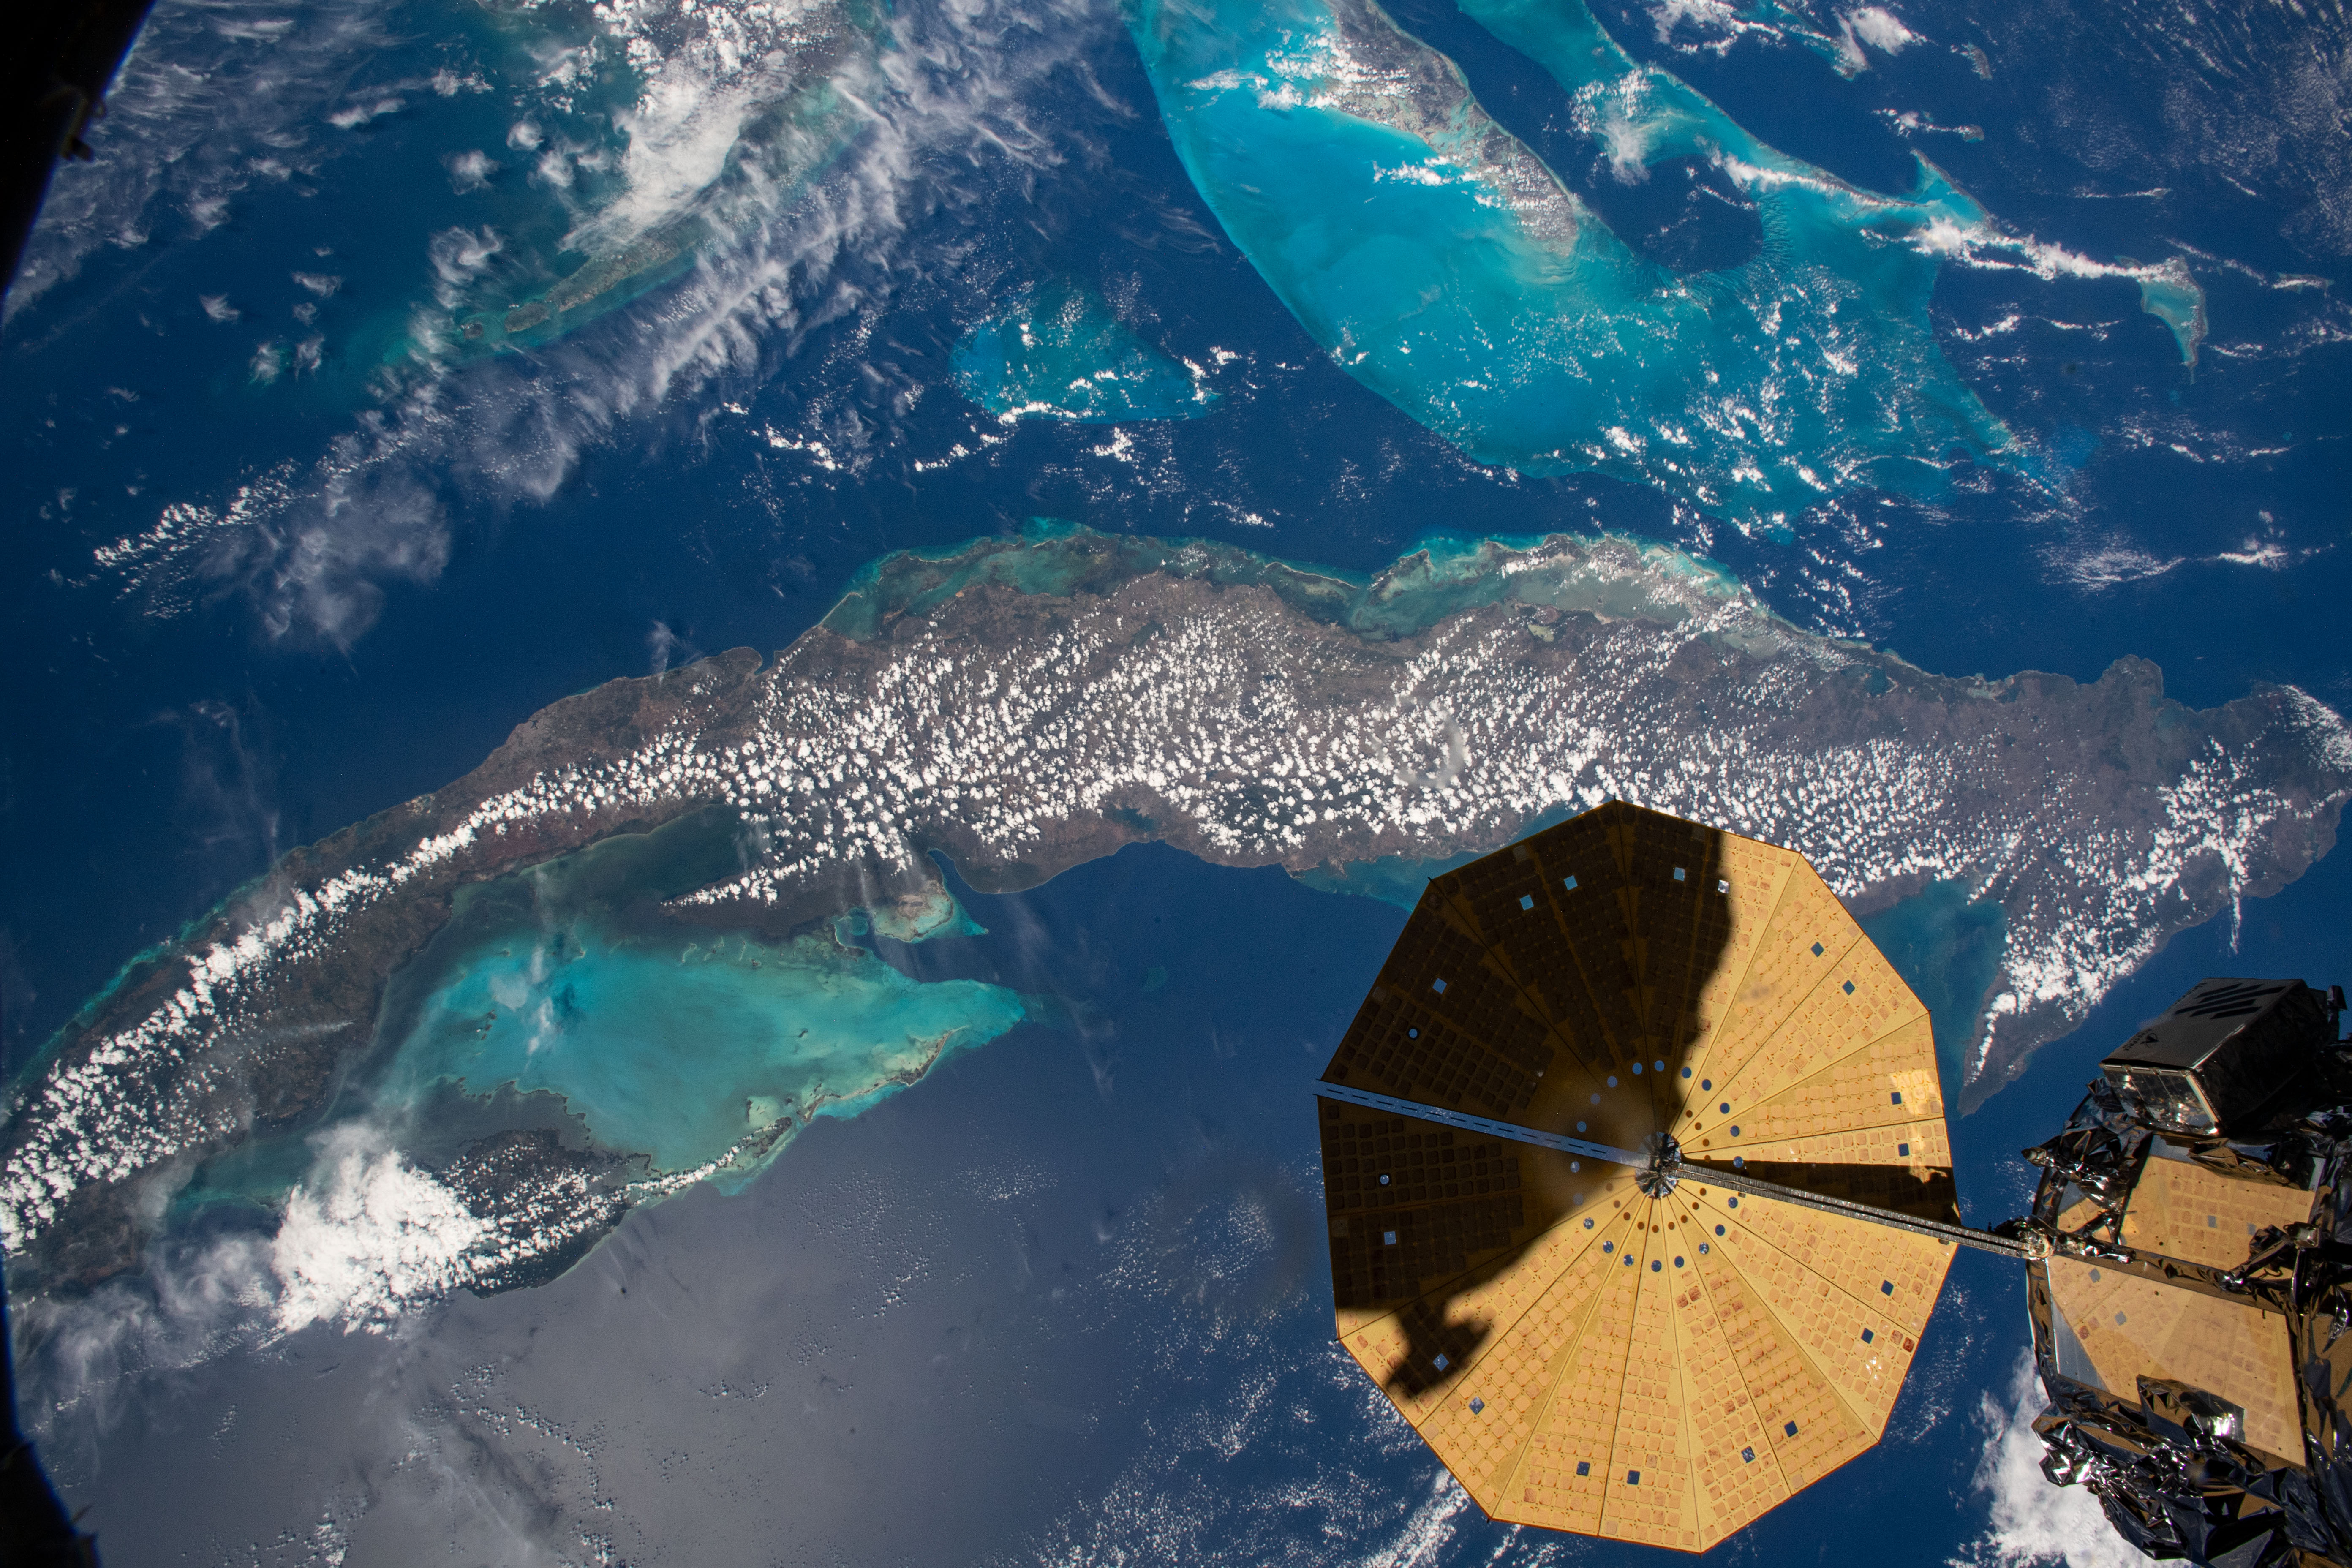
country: CUBA
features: ISS, STRAITS OF FLORIDA, GULF OF MEXICO, BAHAMA BANKS, ANDROS ISLAND, REEF, GOLFO DE BATABANO
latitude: 22.5
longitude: -80.0
